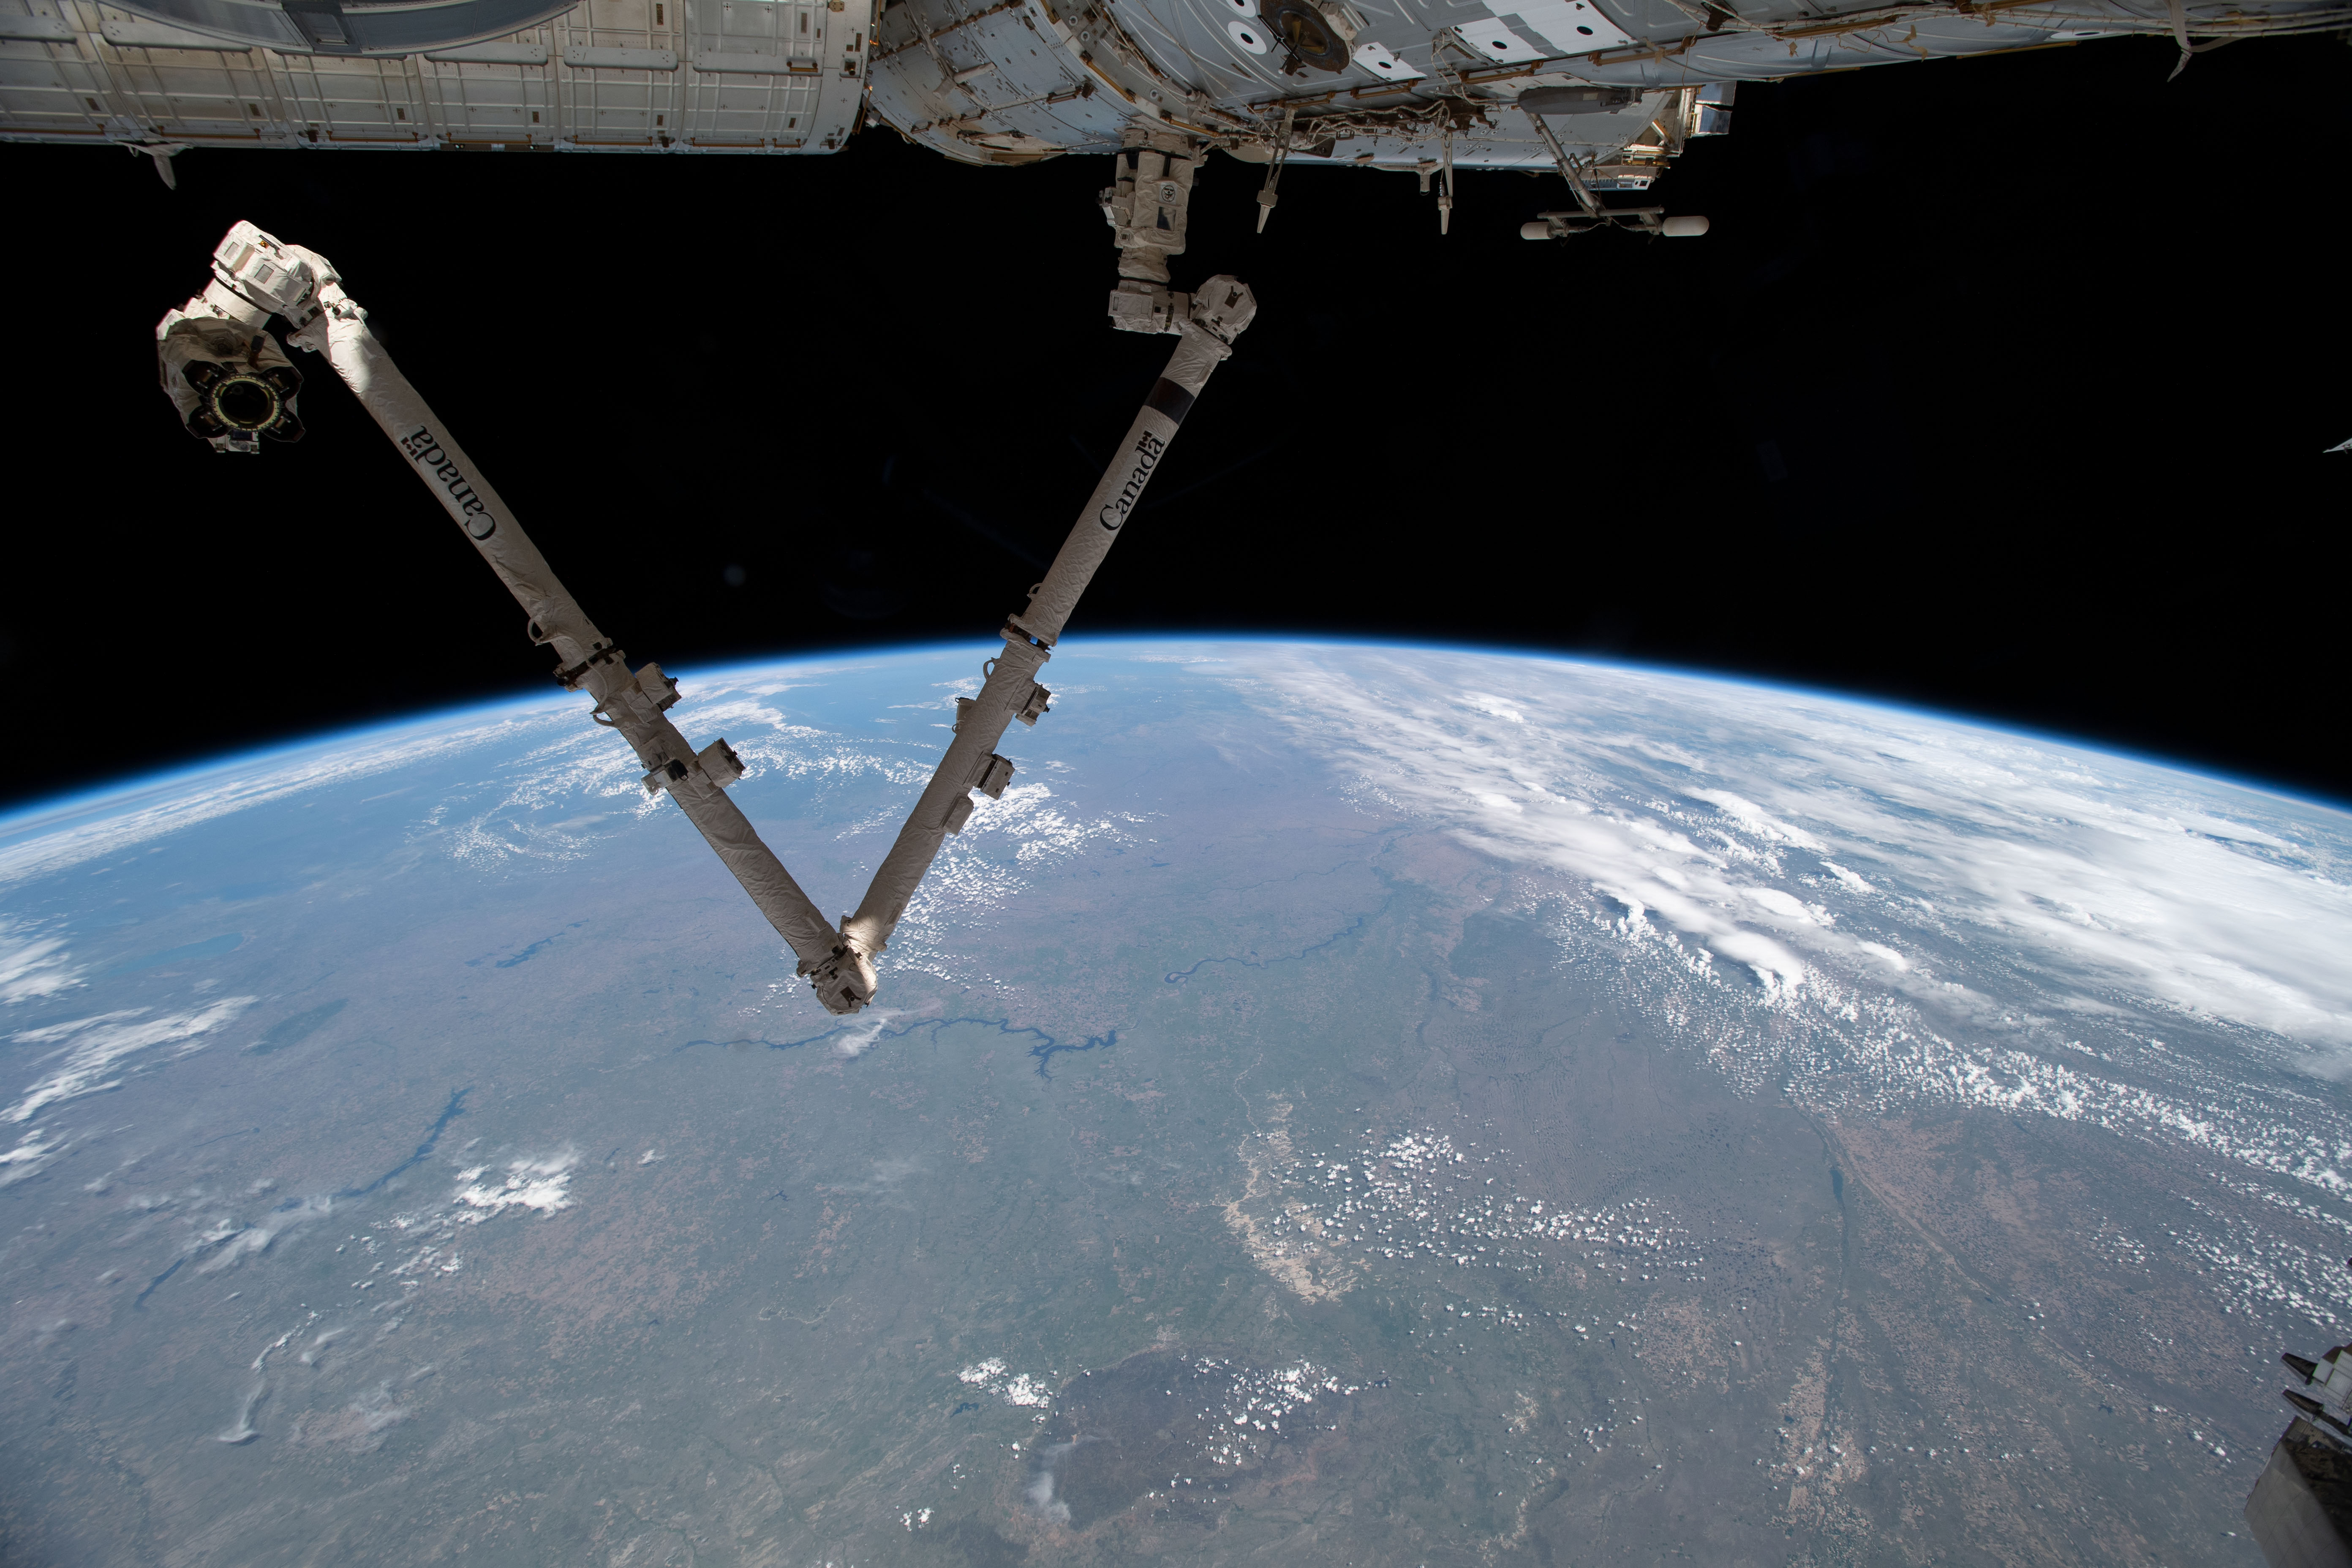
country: USA-MINNESOTA
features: MISSOURI RIVER, LAKE OAHE, LAKE SAKAKAWEA, TURTLE MOUNTAIN STATE FOREST, LAKE MANITOBA, BLACK HILLS NATIONAL FOREST, LIMB
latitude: 44.5
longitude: -94.5
